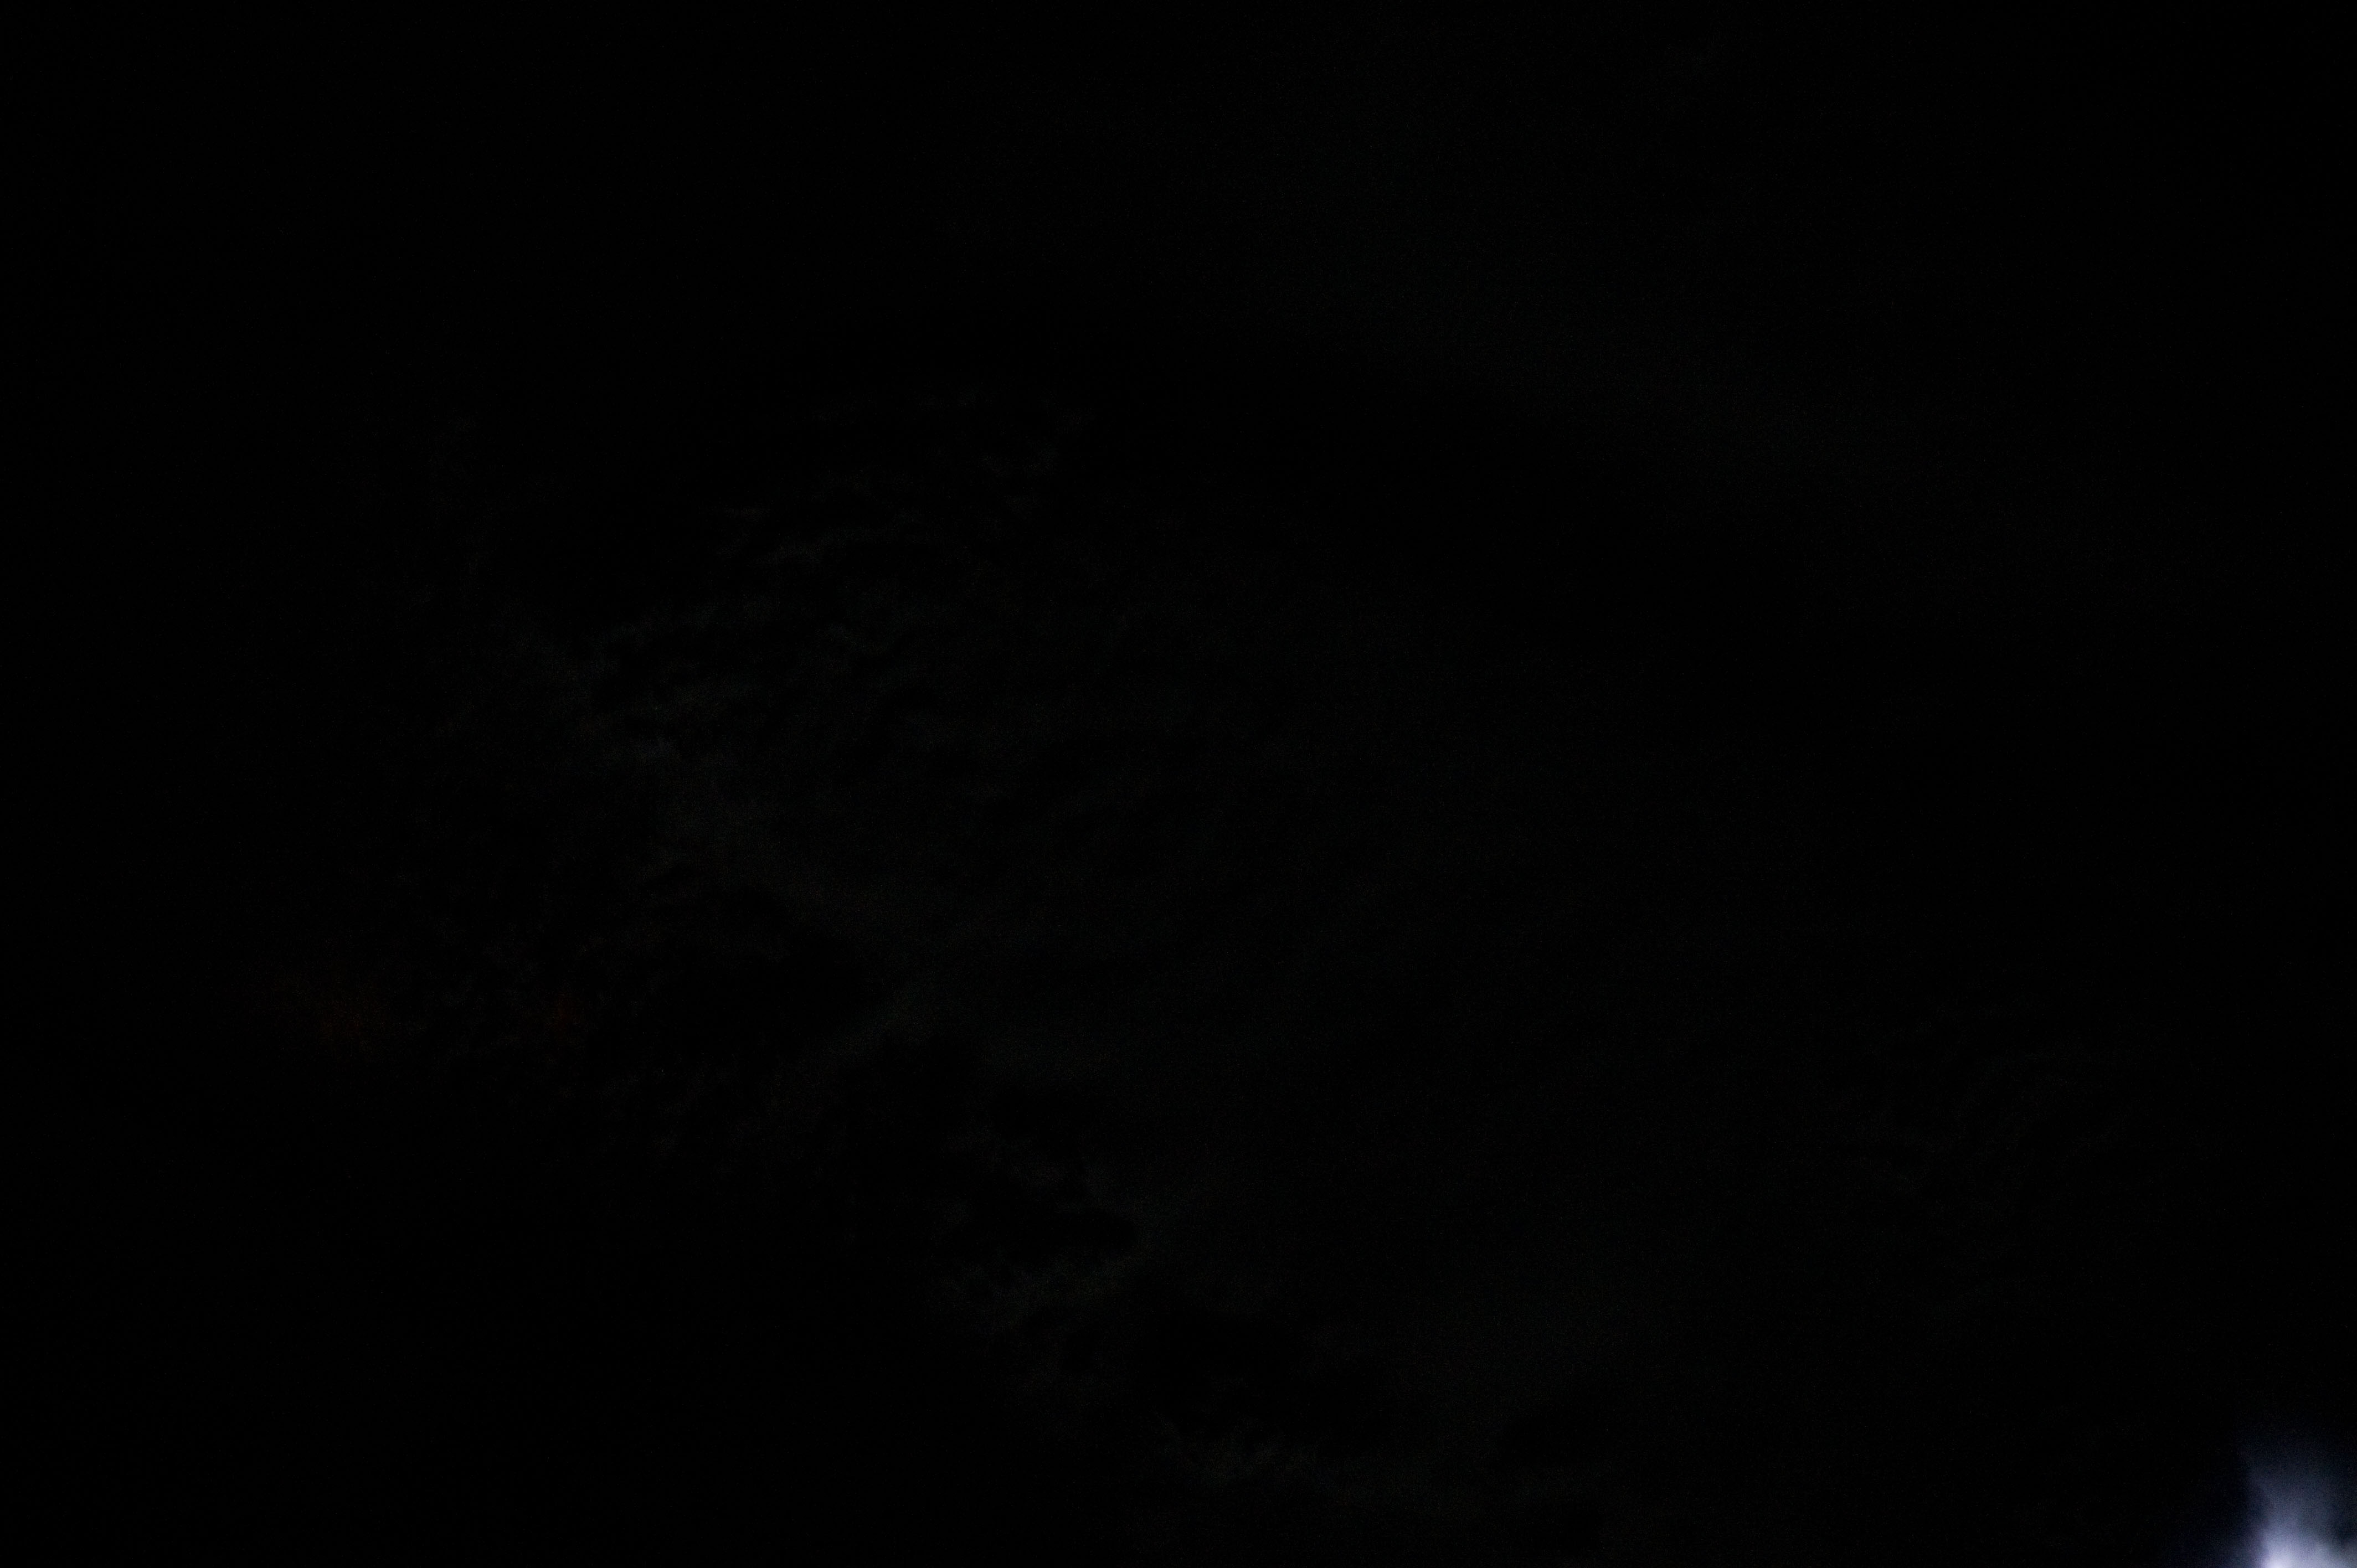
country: USA-OKLAHOMA
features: LIGHTNING AT NIGHT
